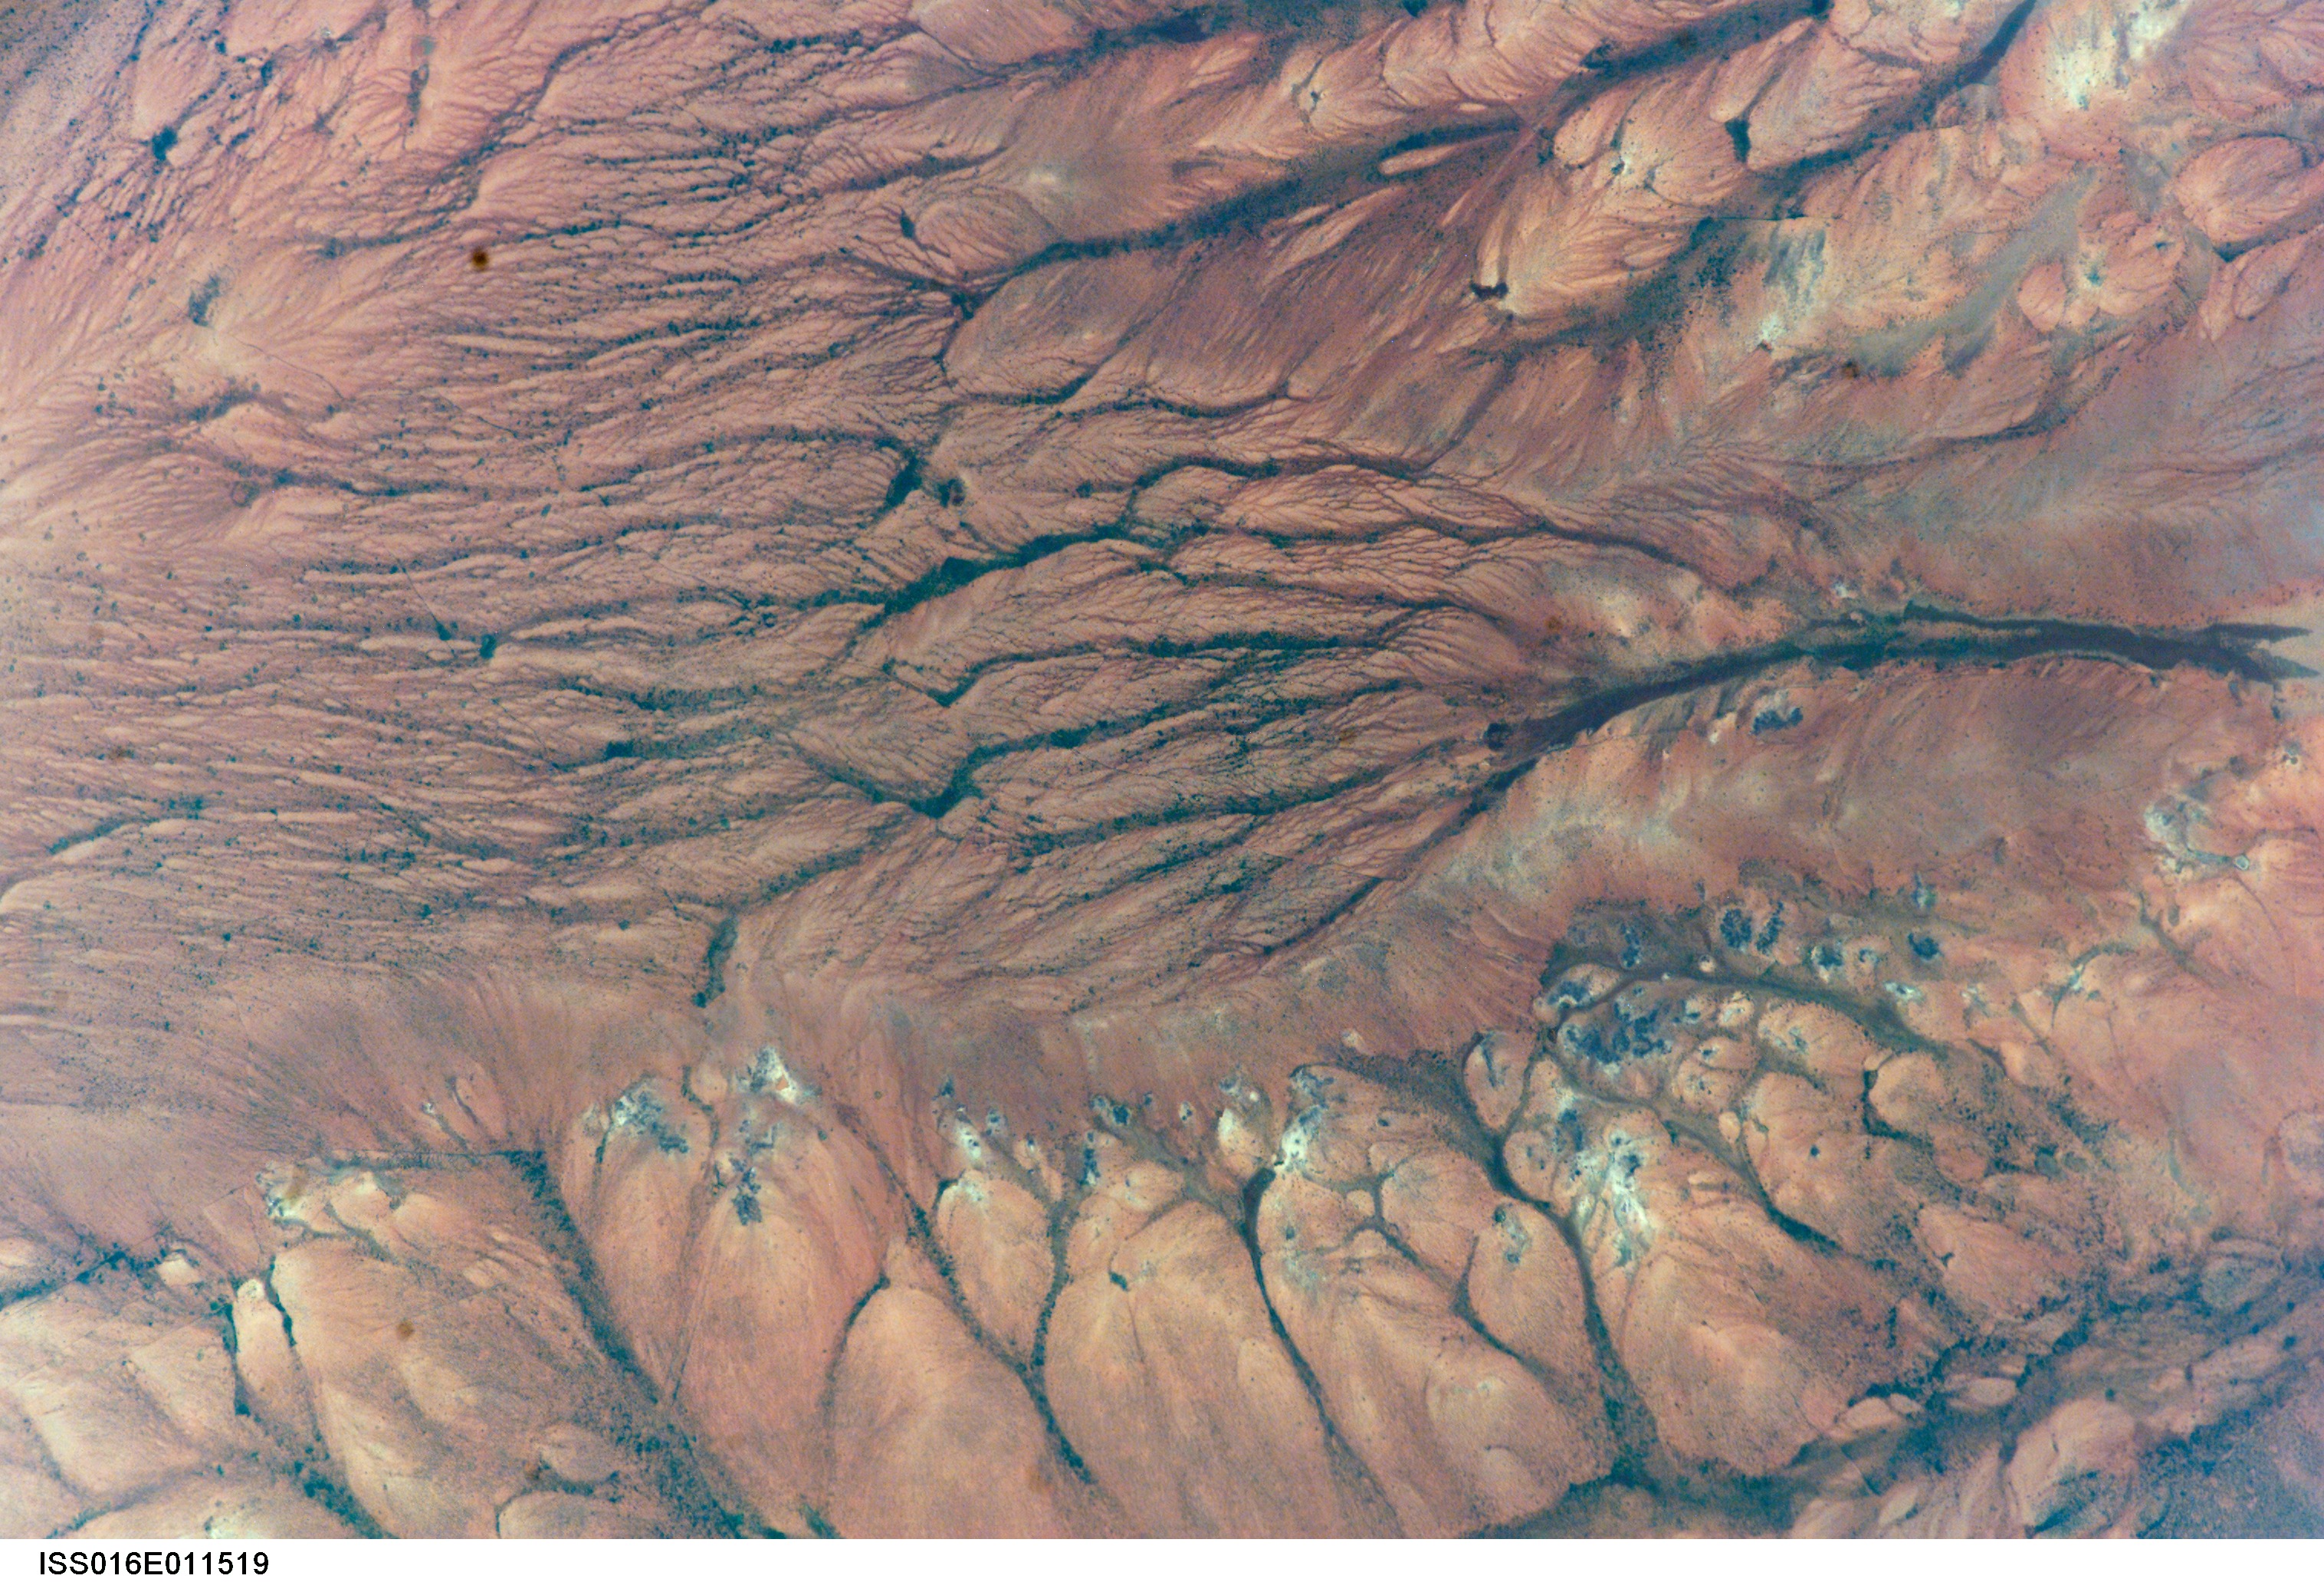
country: ETHIOPIA
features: DAROR, HAUD REGION, DESERT
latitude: 8.0
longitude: 45.0
